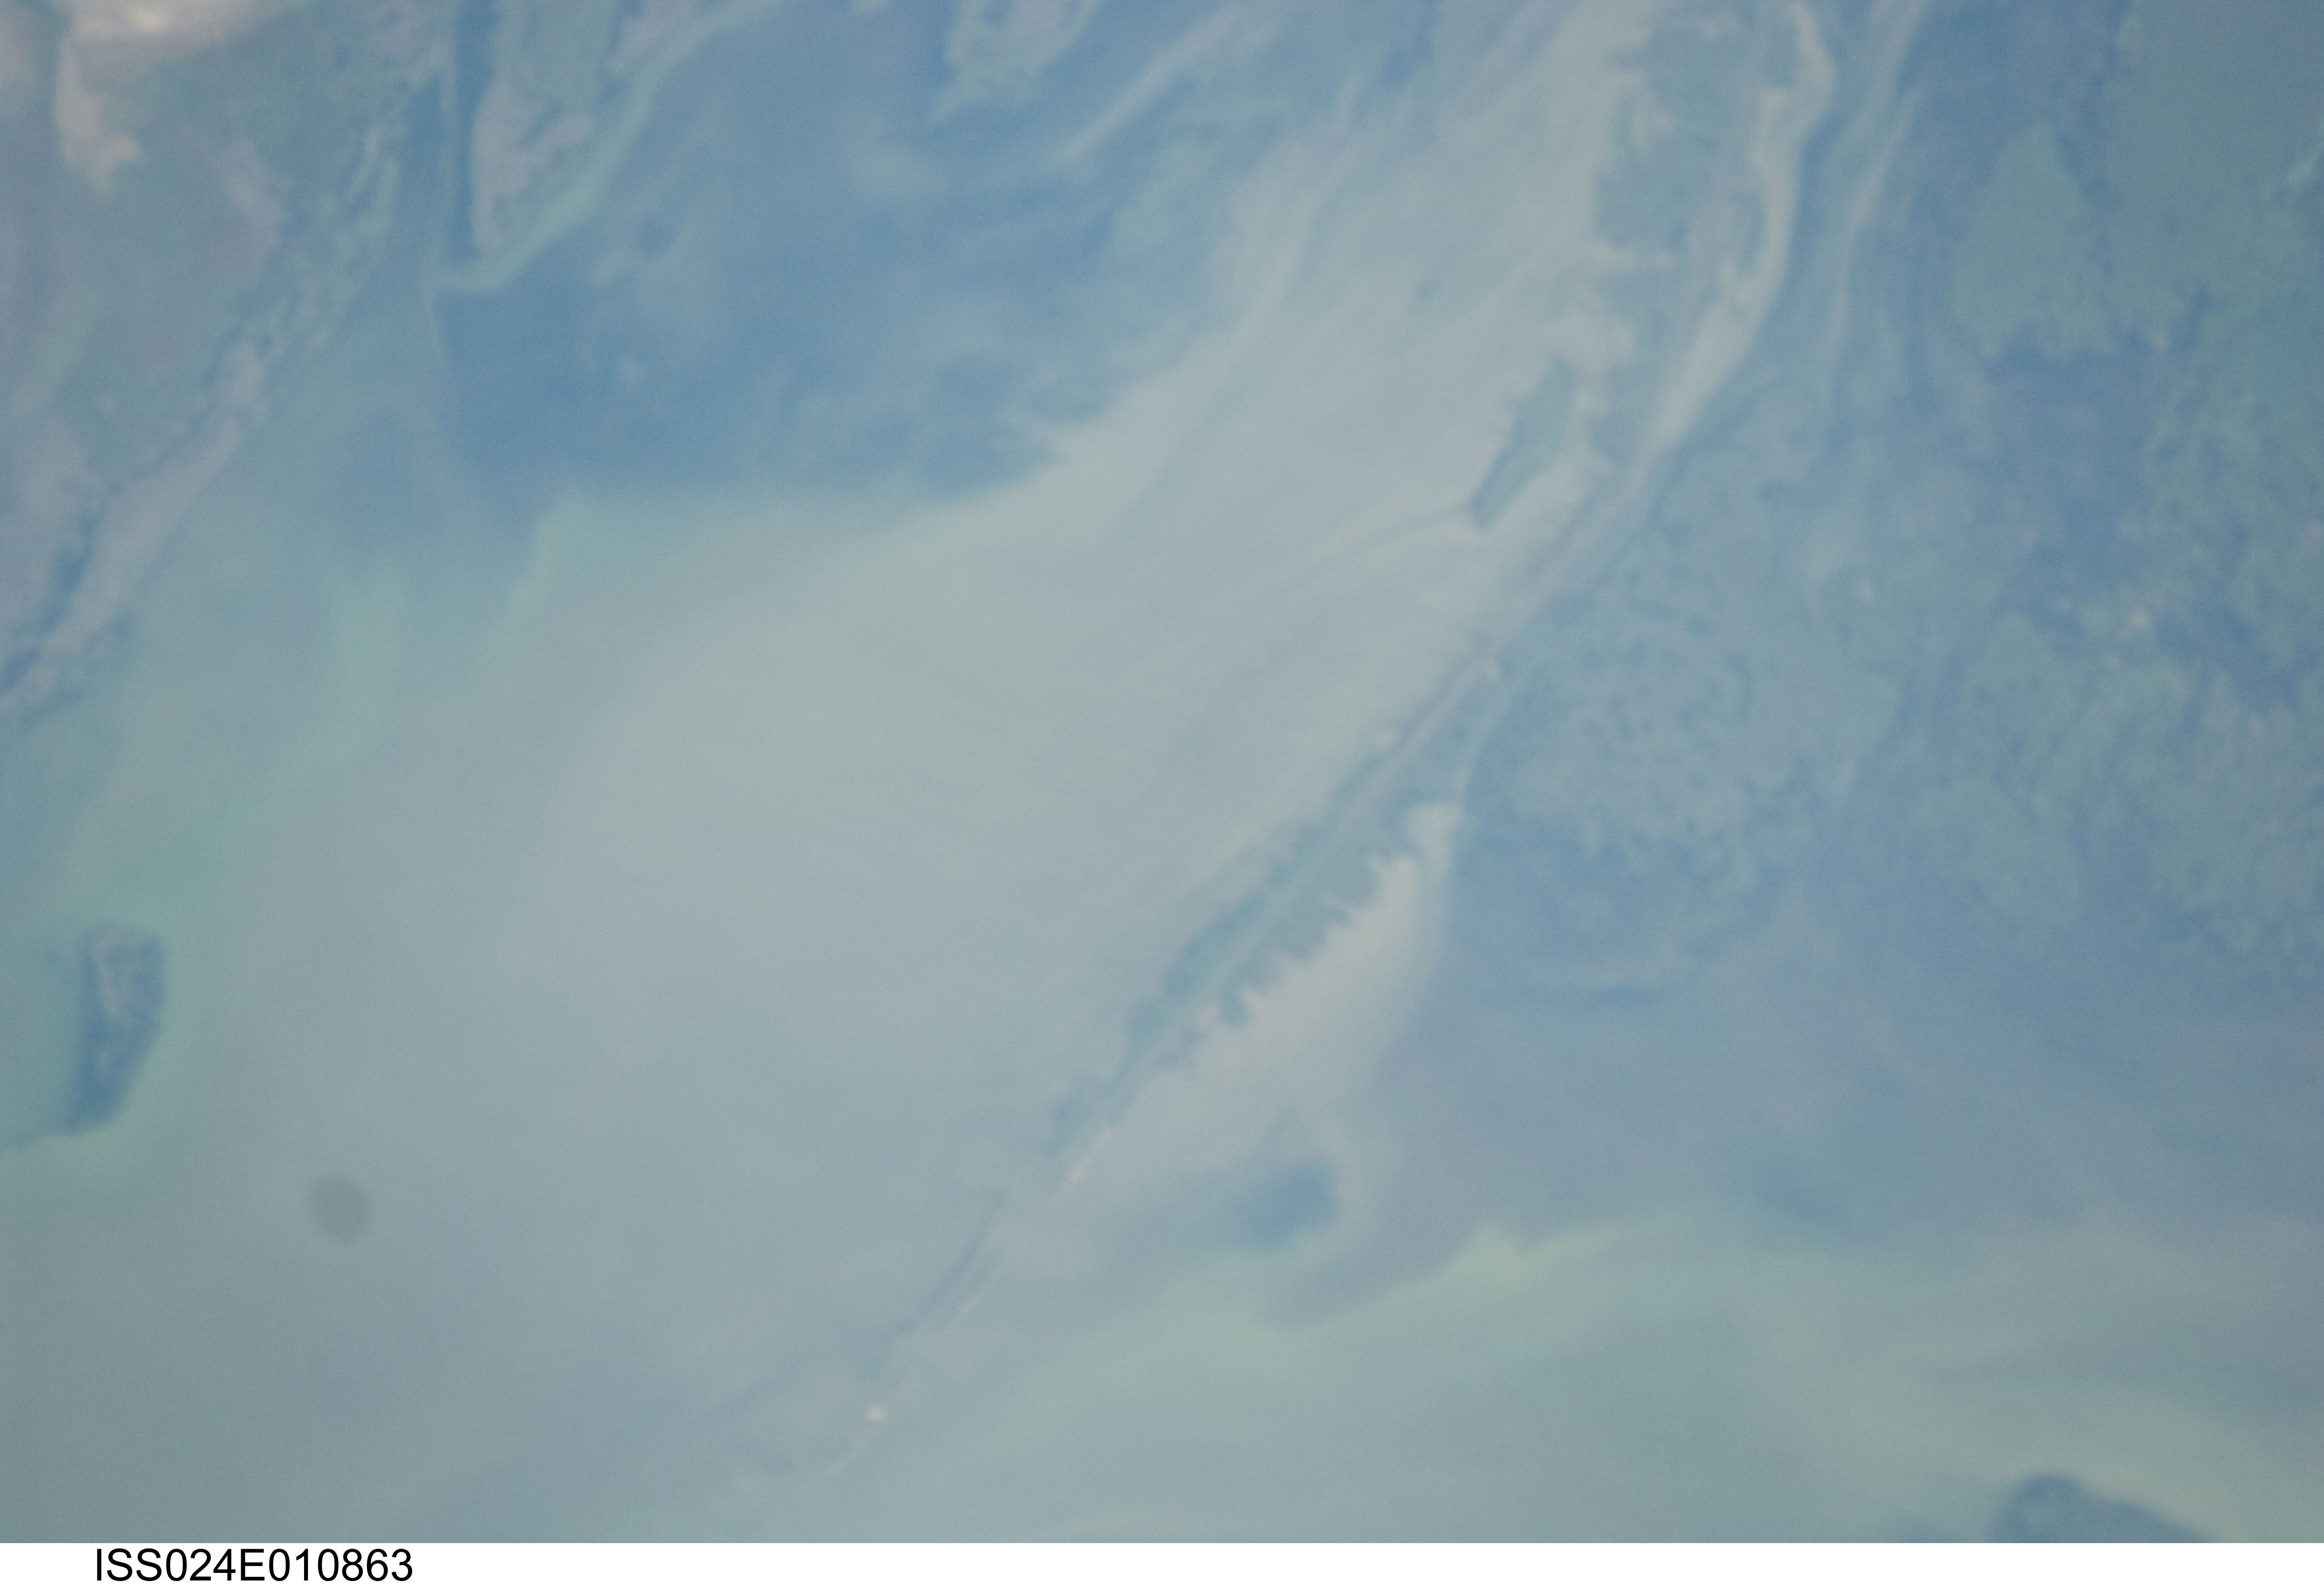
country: RUSSIAN FEDERATION
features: SOUTHWESTERN EDGE OF VOLGA DELTA, CASPIAN SEA, SOFT
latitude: 45.3
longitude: 47.6
